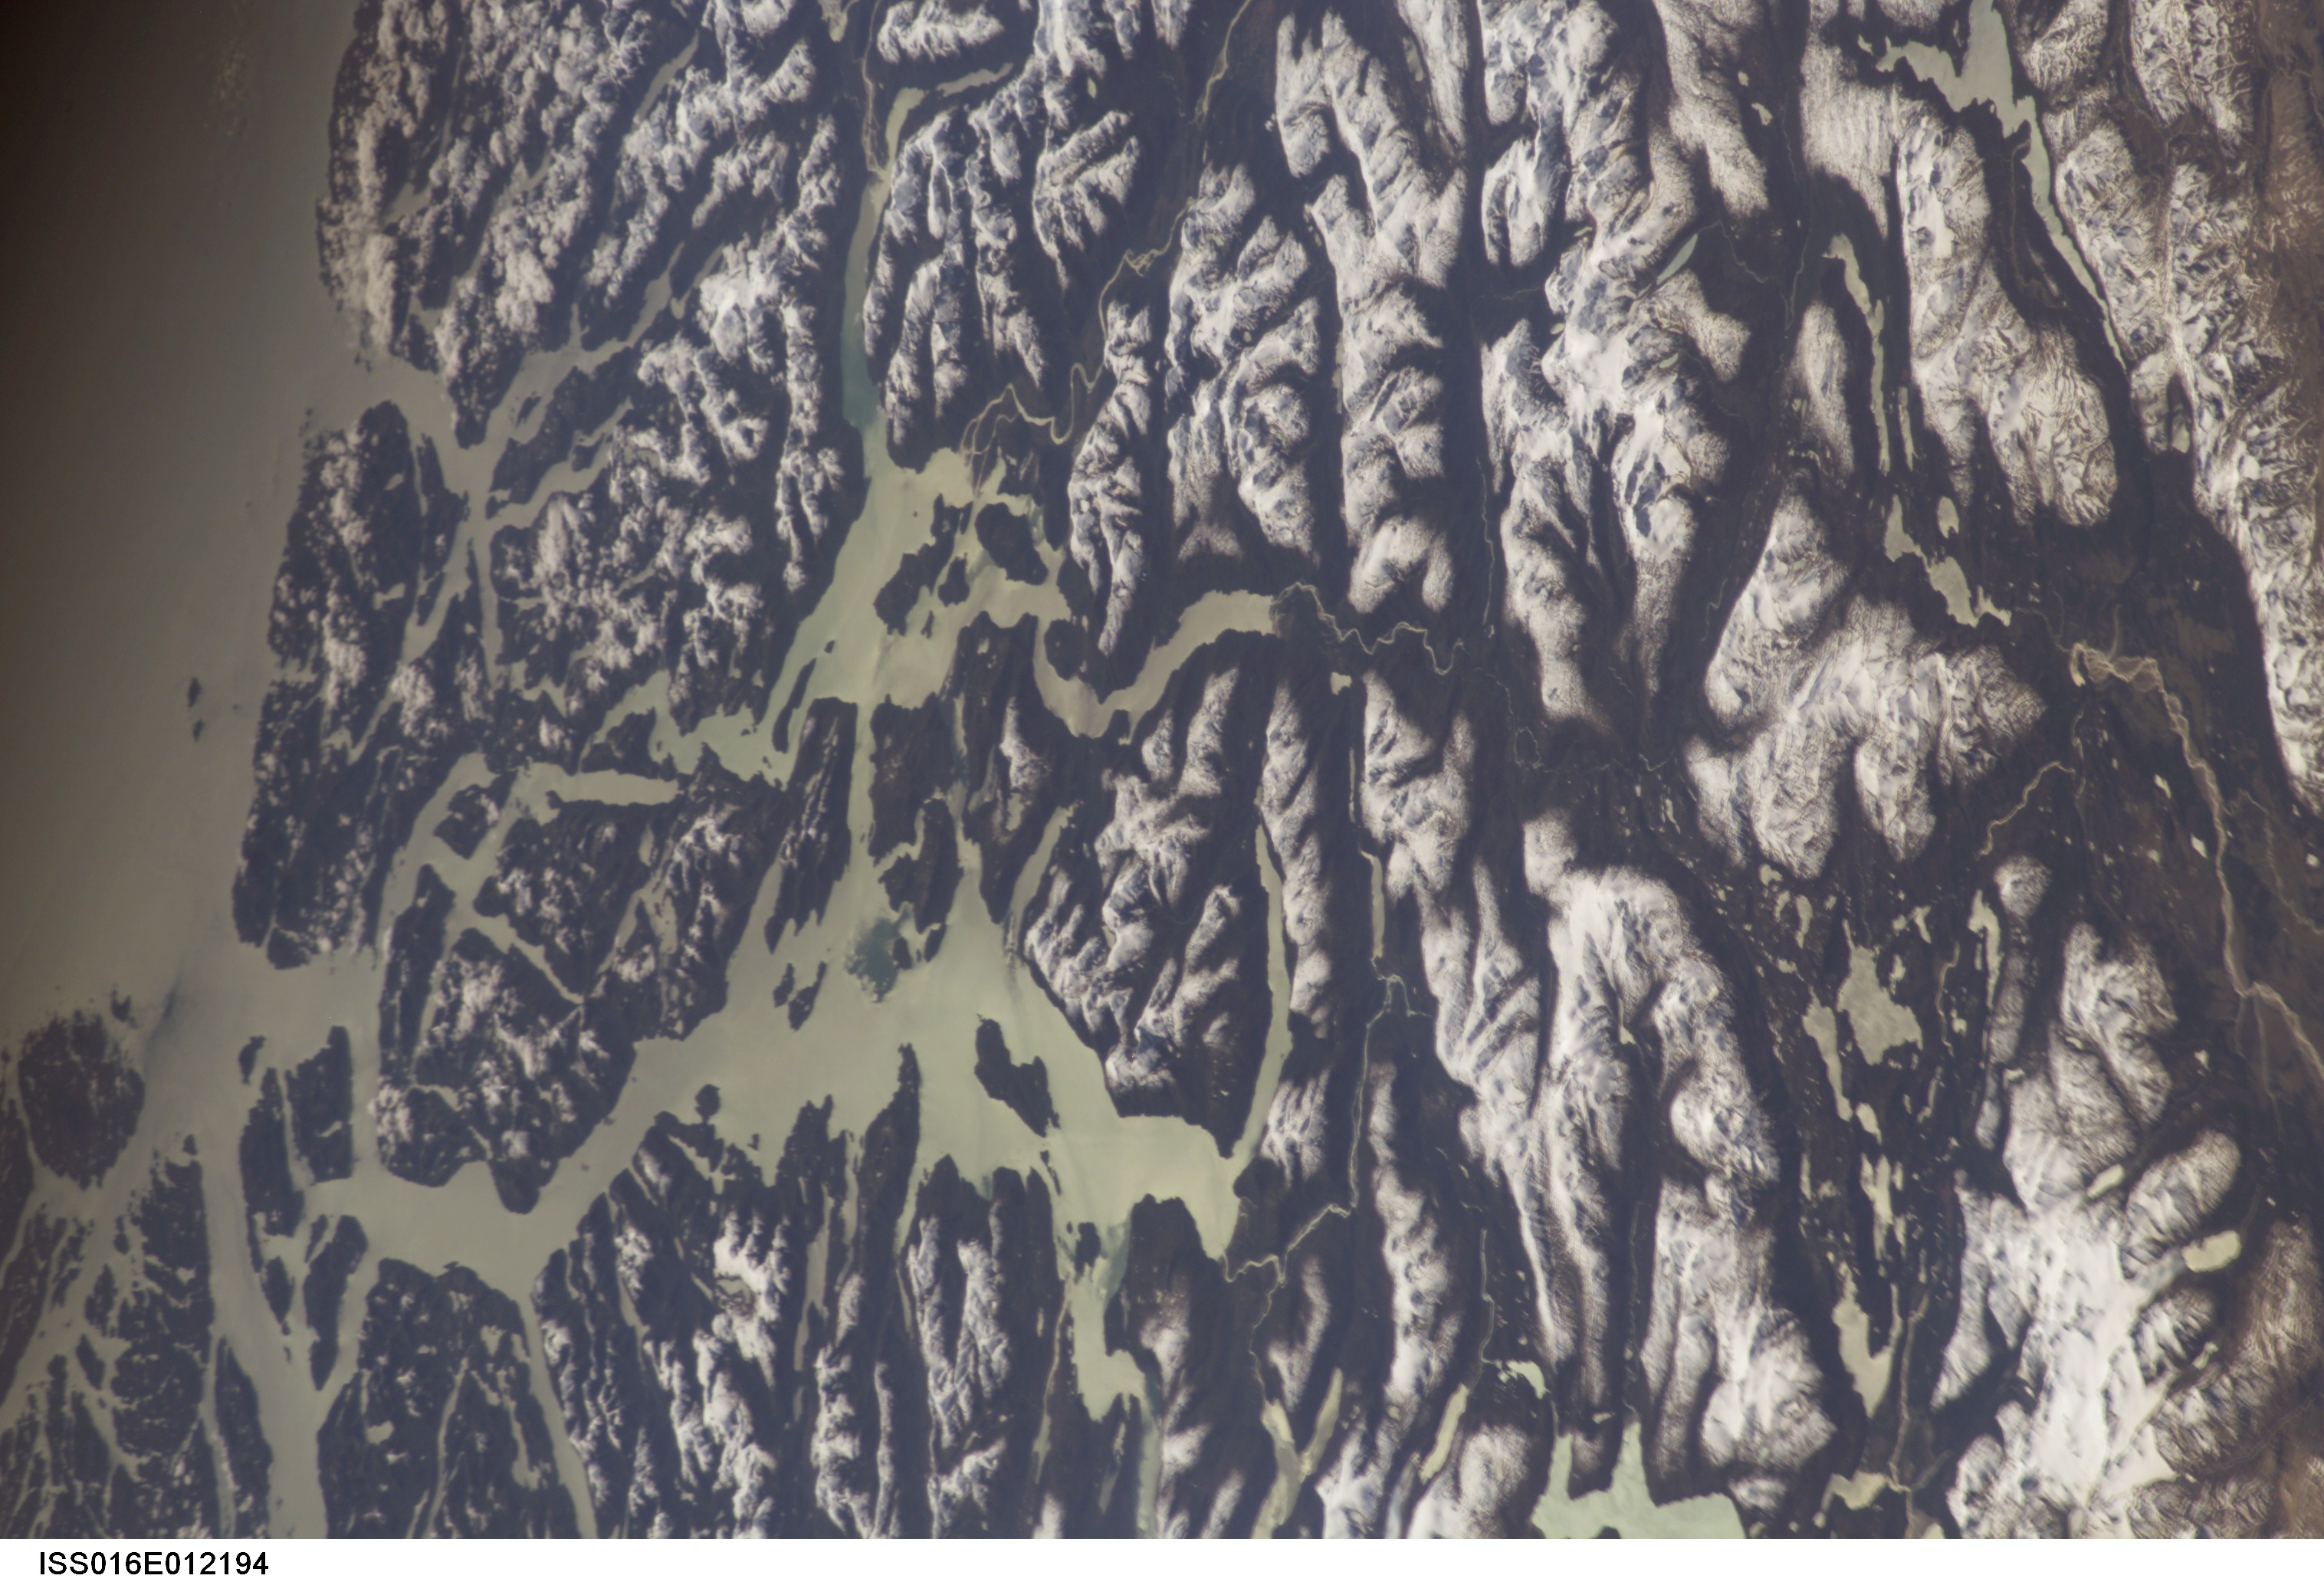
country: CHILE
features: MICHELL ESTUARY, CALEN FJORD
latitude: -48.0
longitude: -73.0
